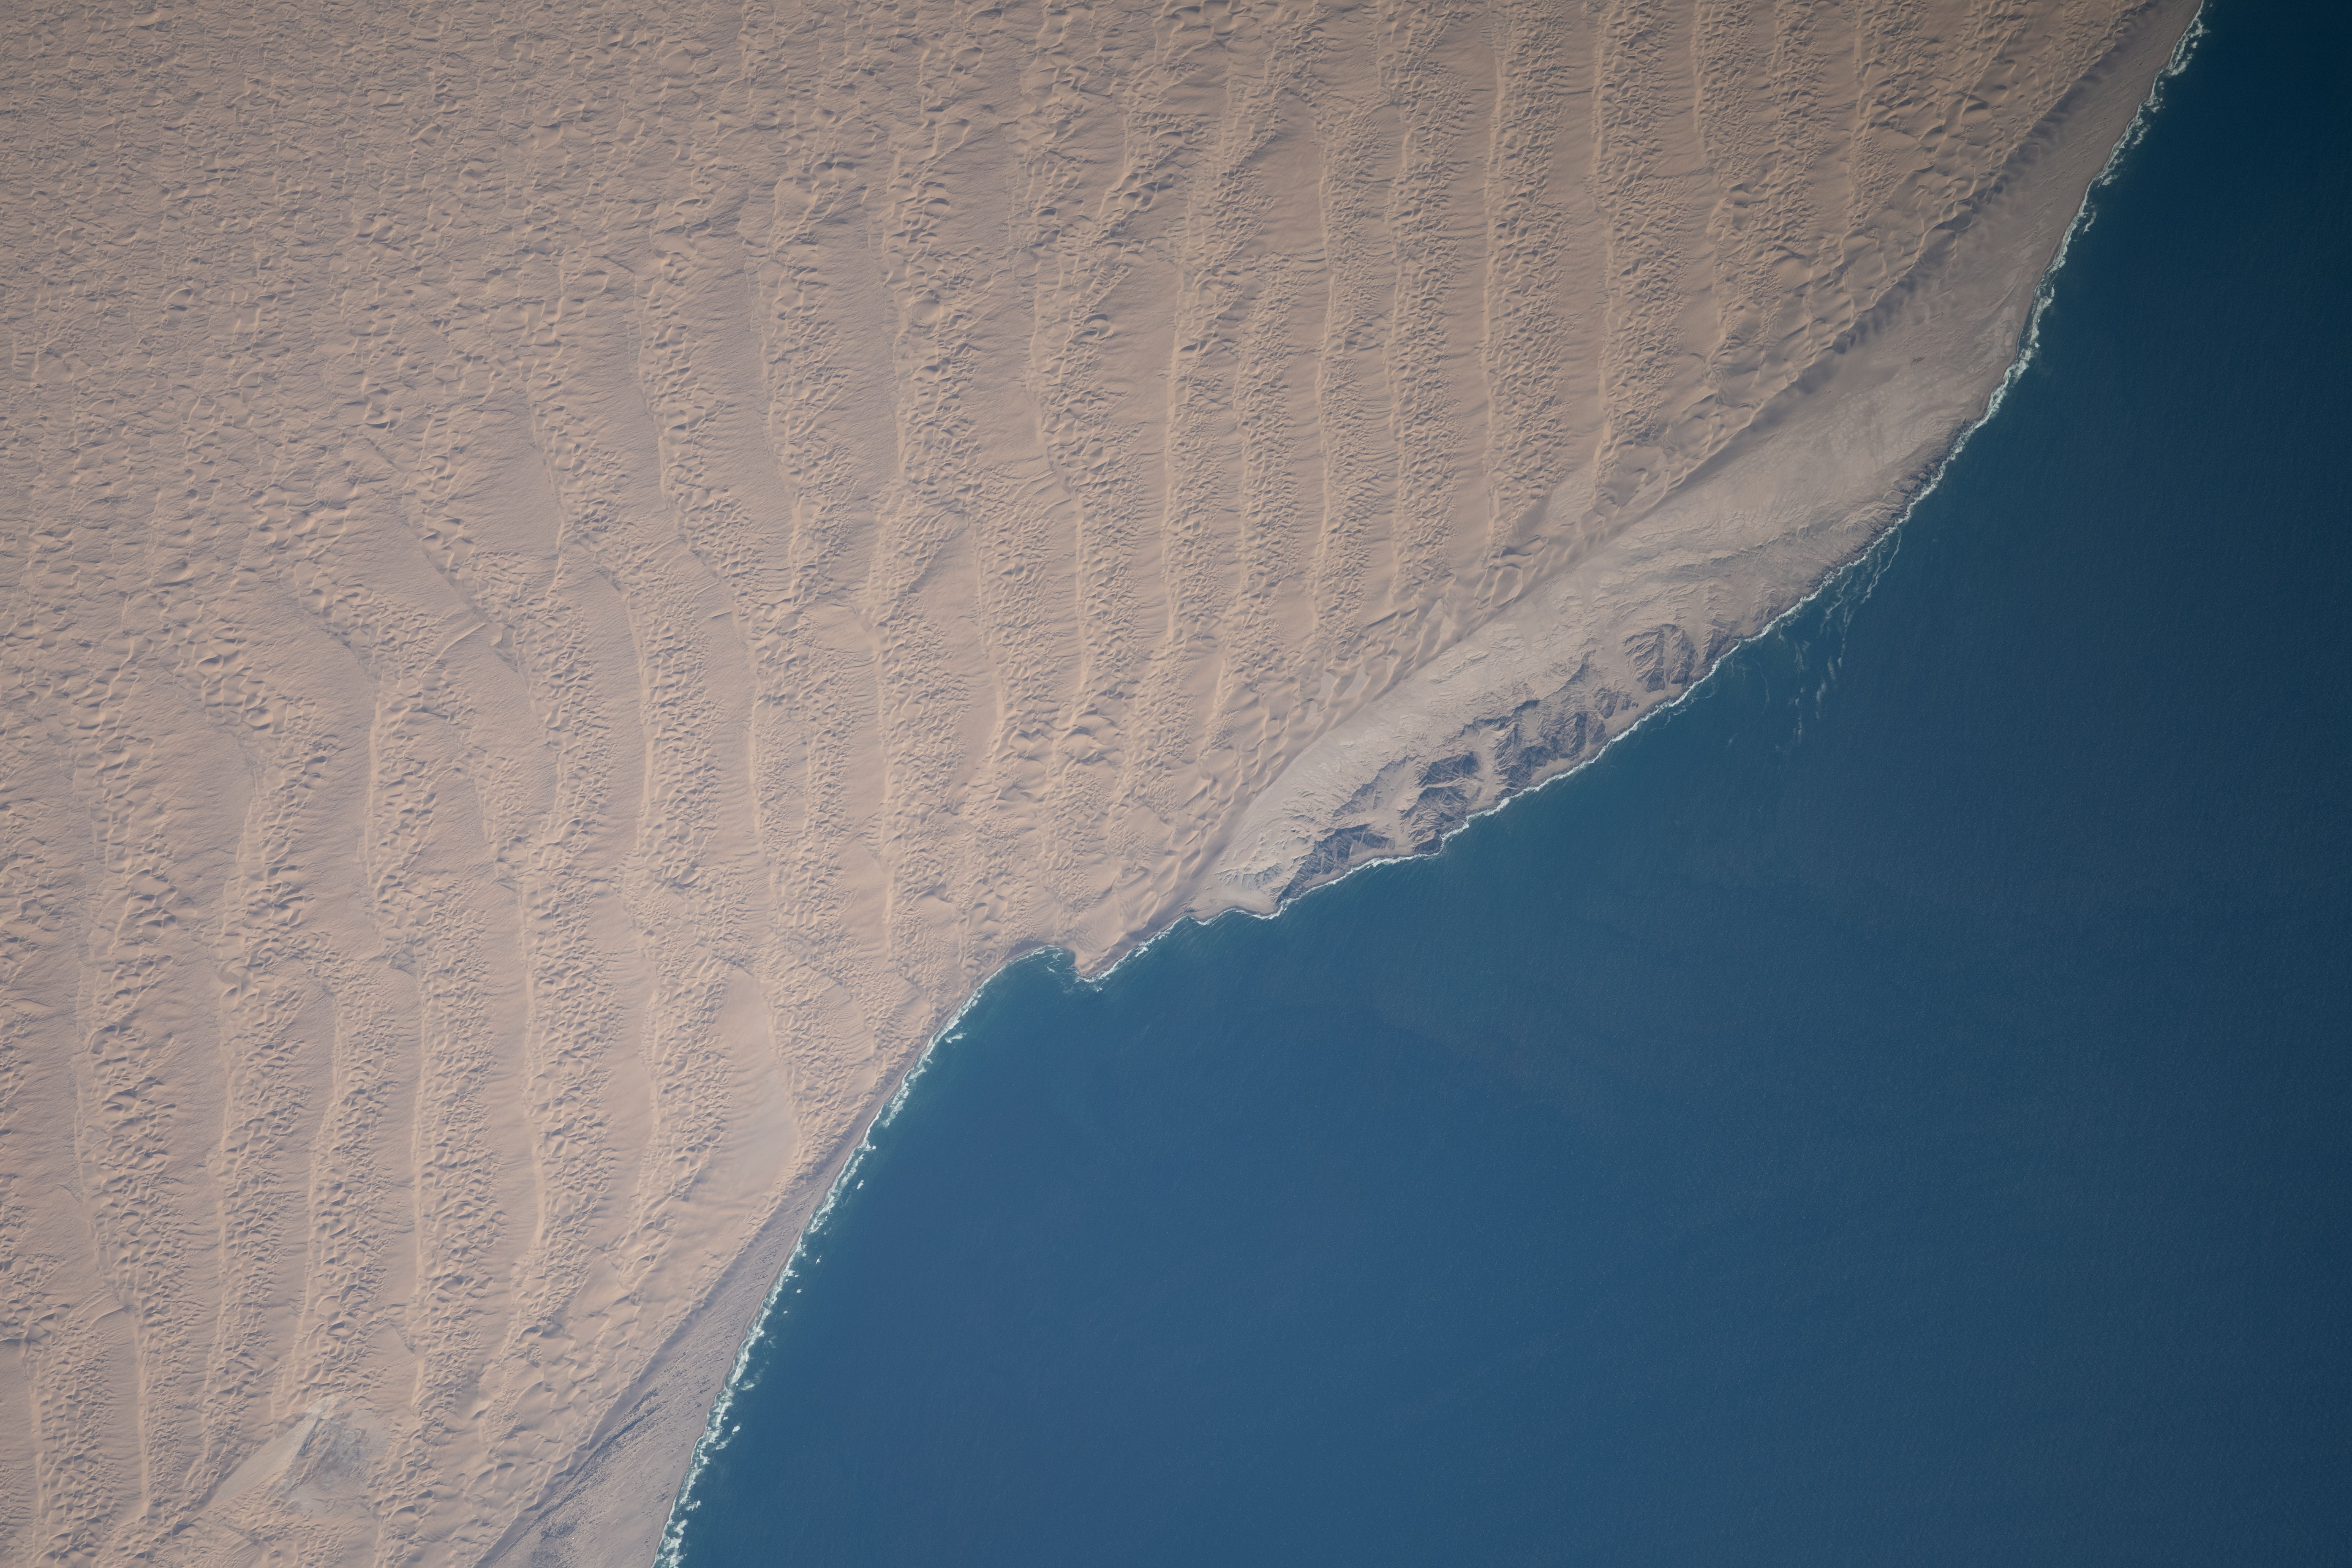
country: NAMIBIA
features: SADDLE HILL, NAMIB DESERT
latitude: -25.9
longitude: 14.9
